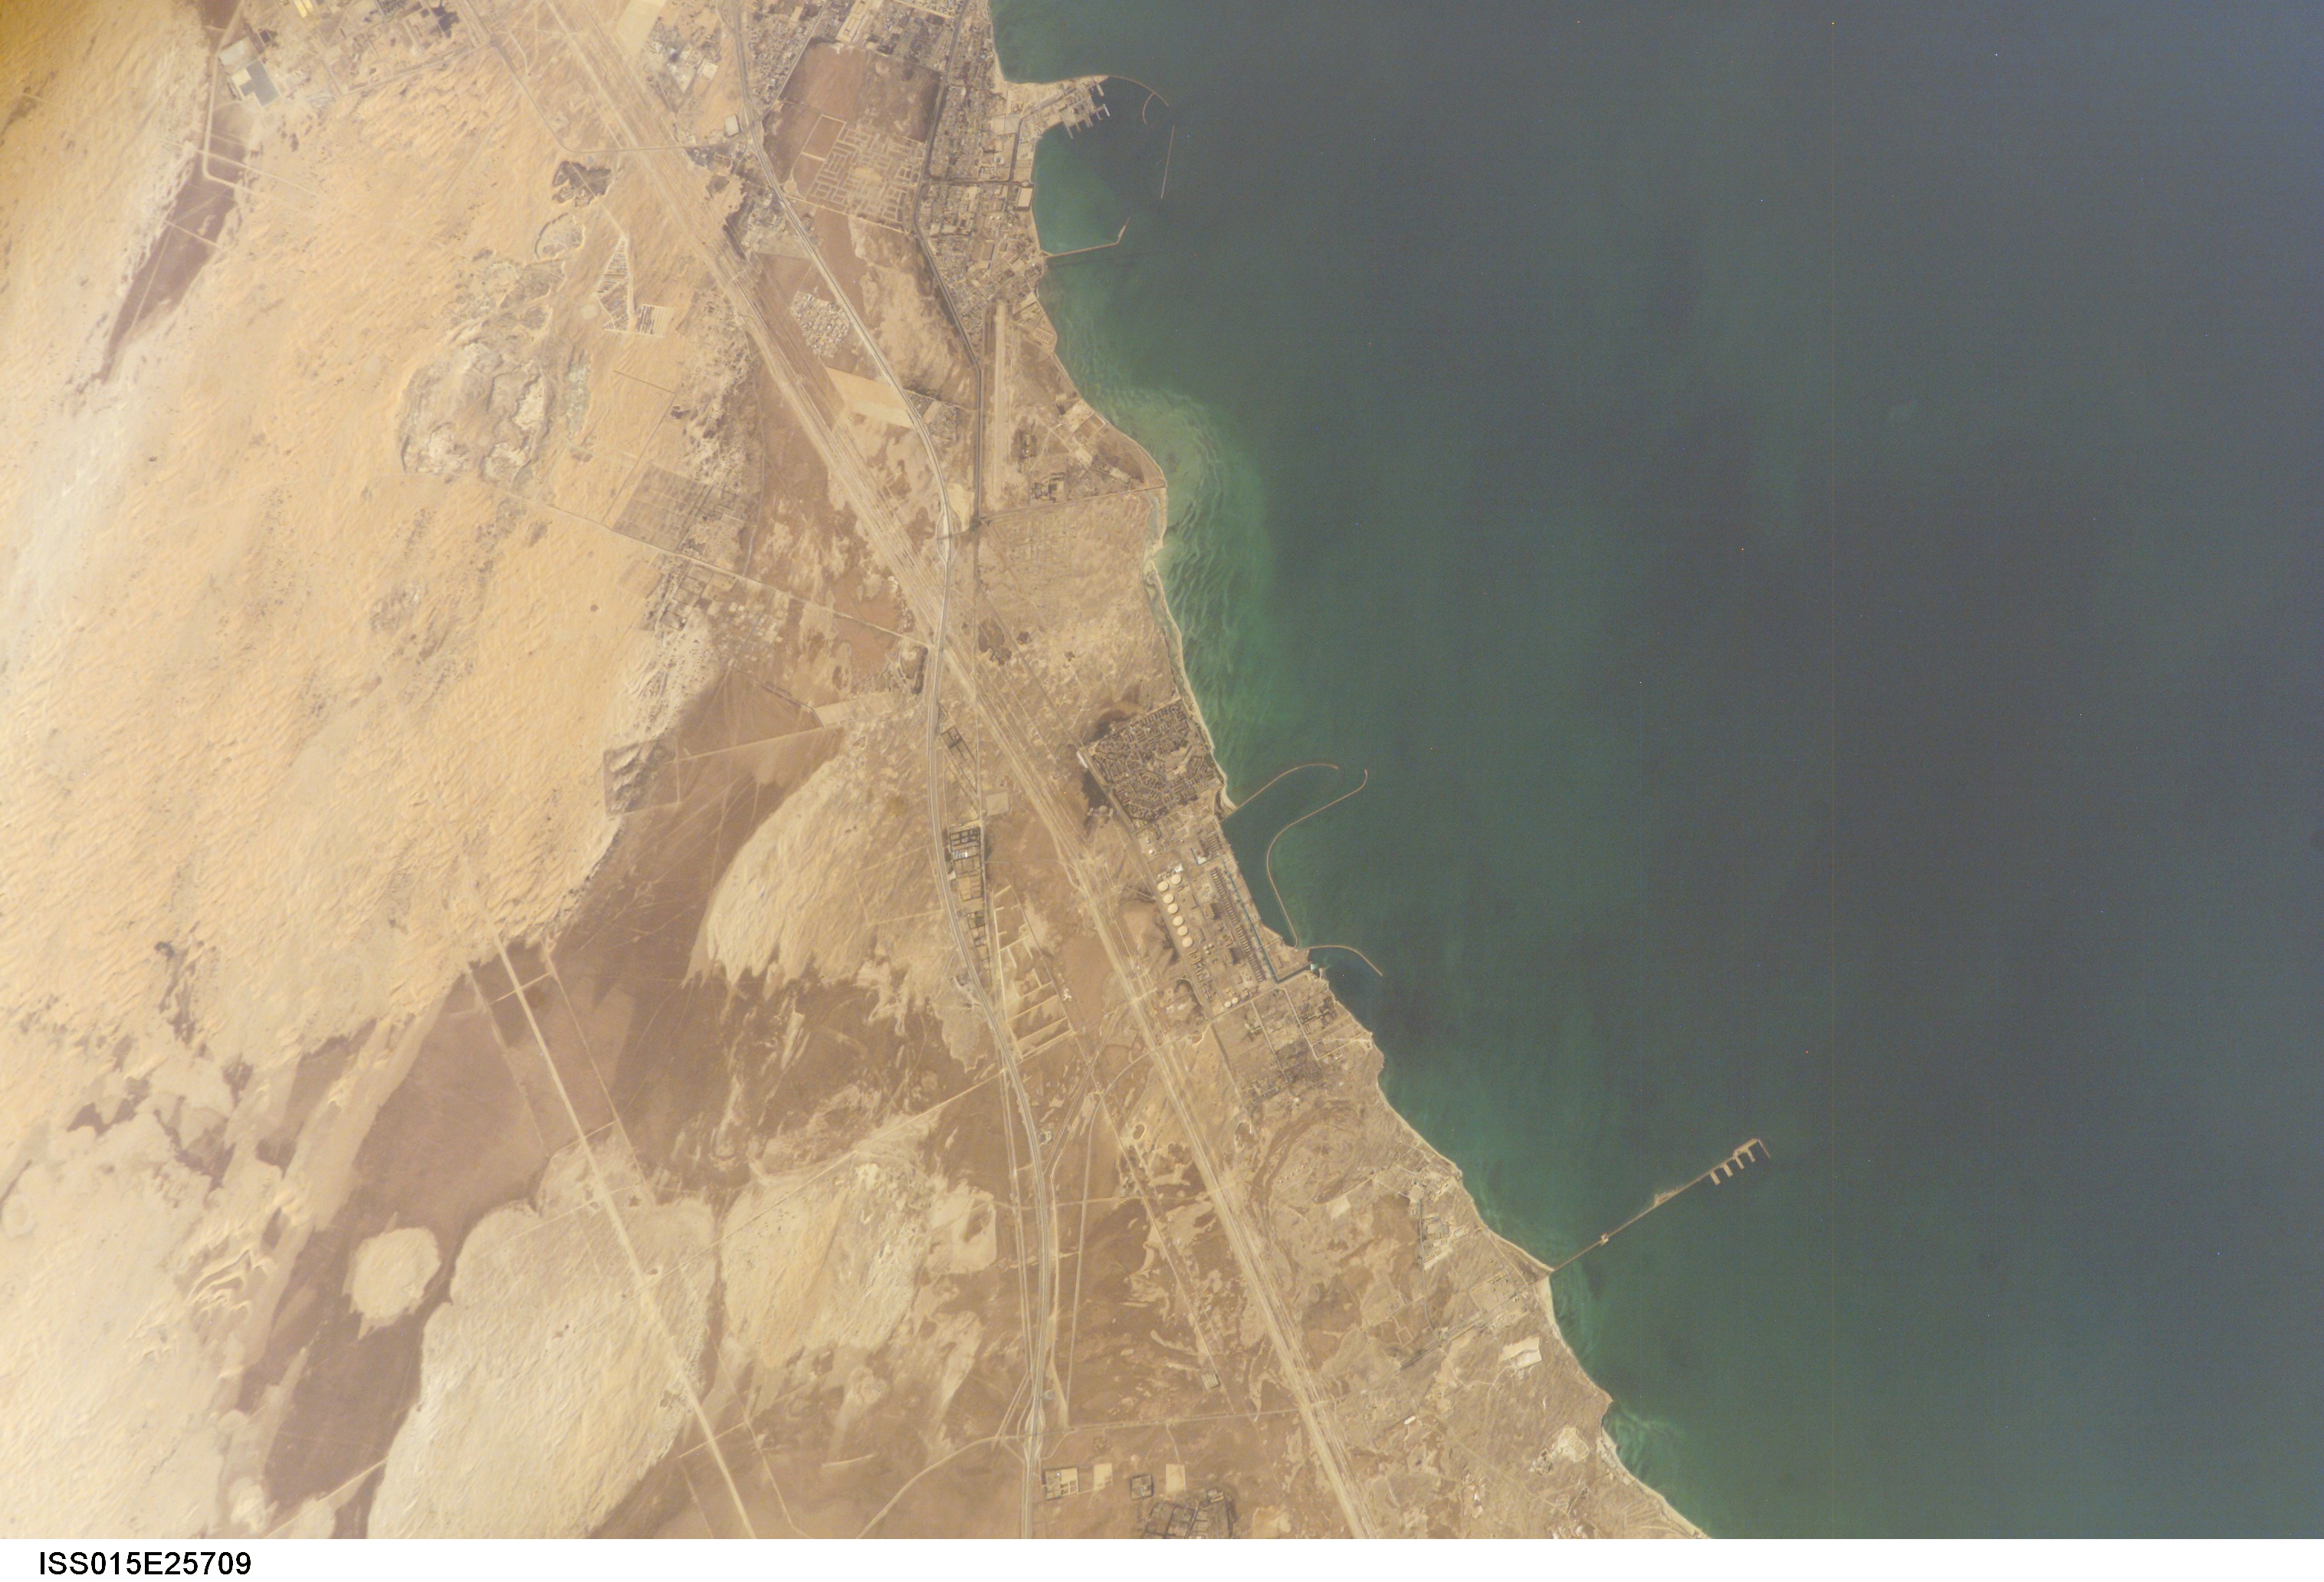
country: SAUDI ARABIA
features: COAST, ROADS, SE. OF AL JUBAYL
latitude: 26.9
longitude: 49.8
